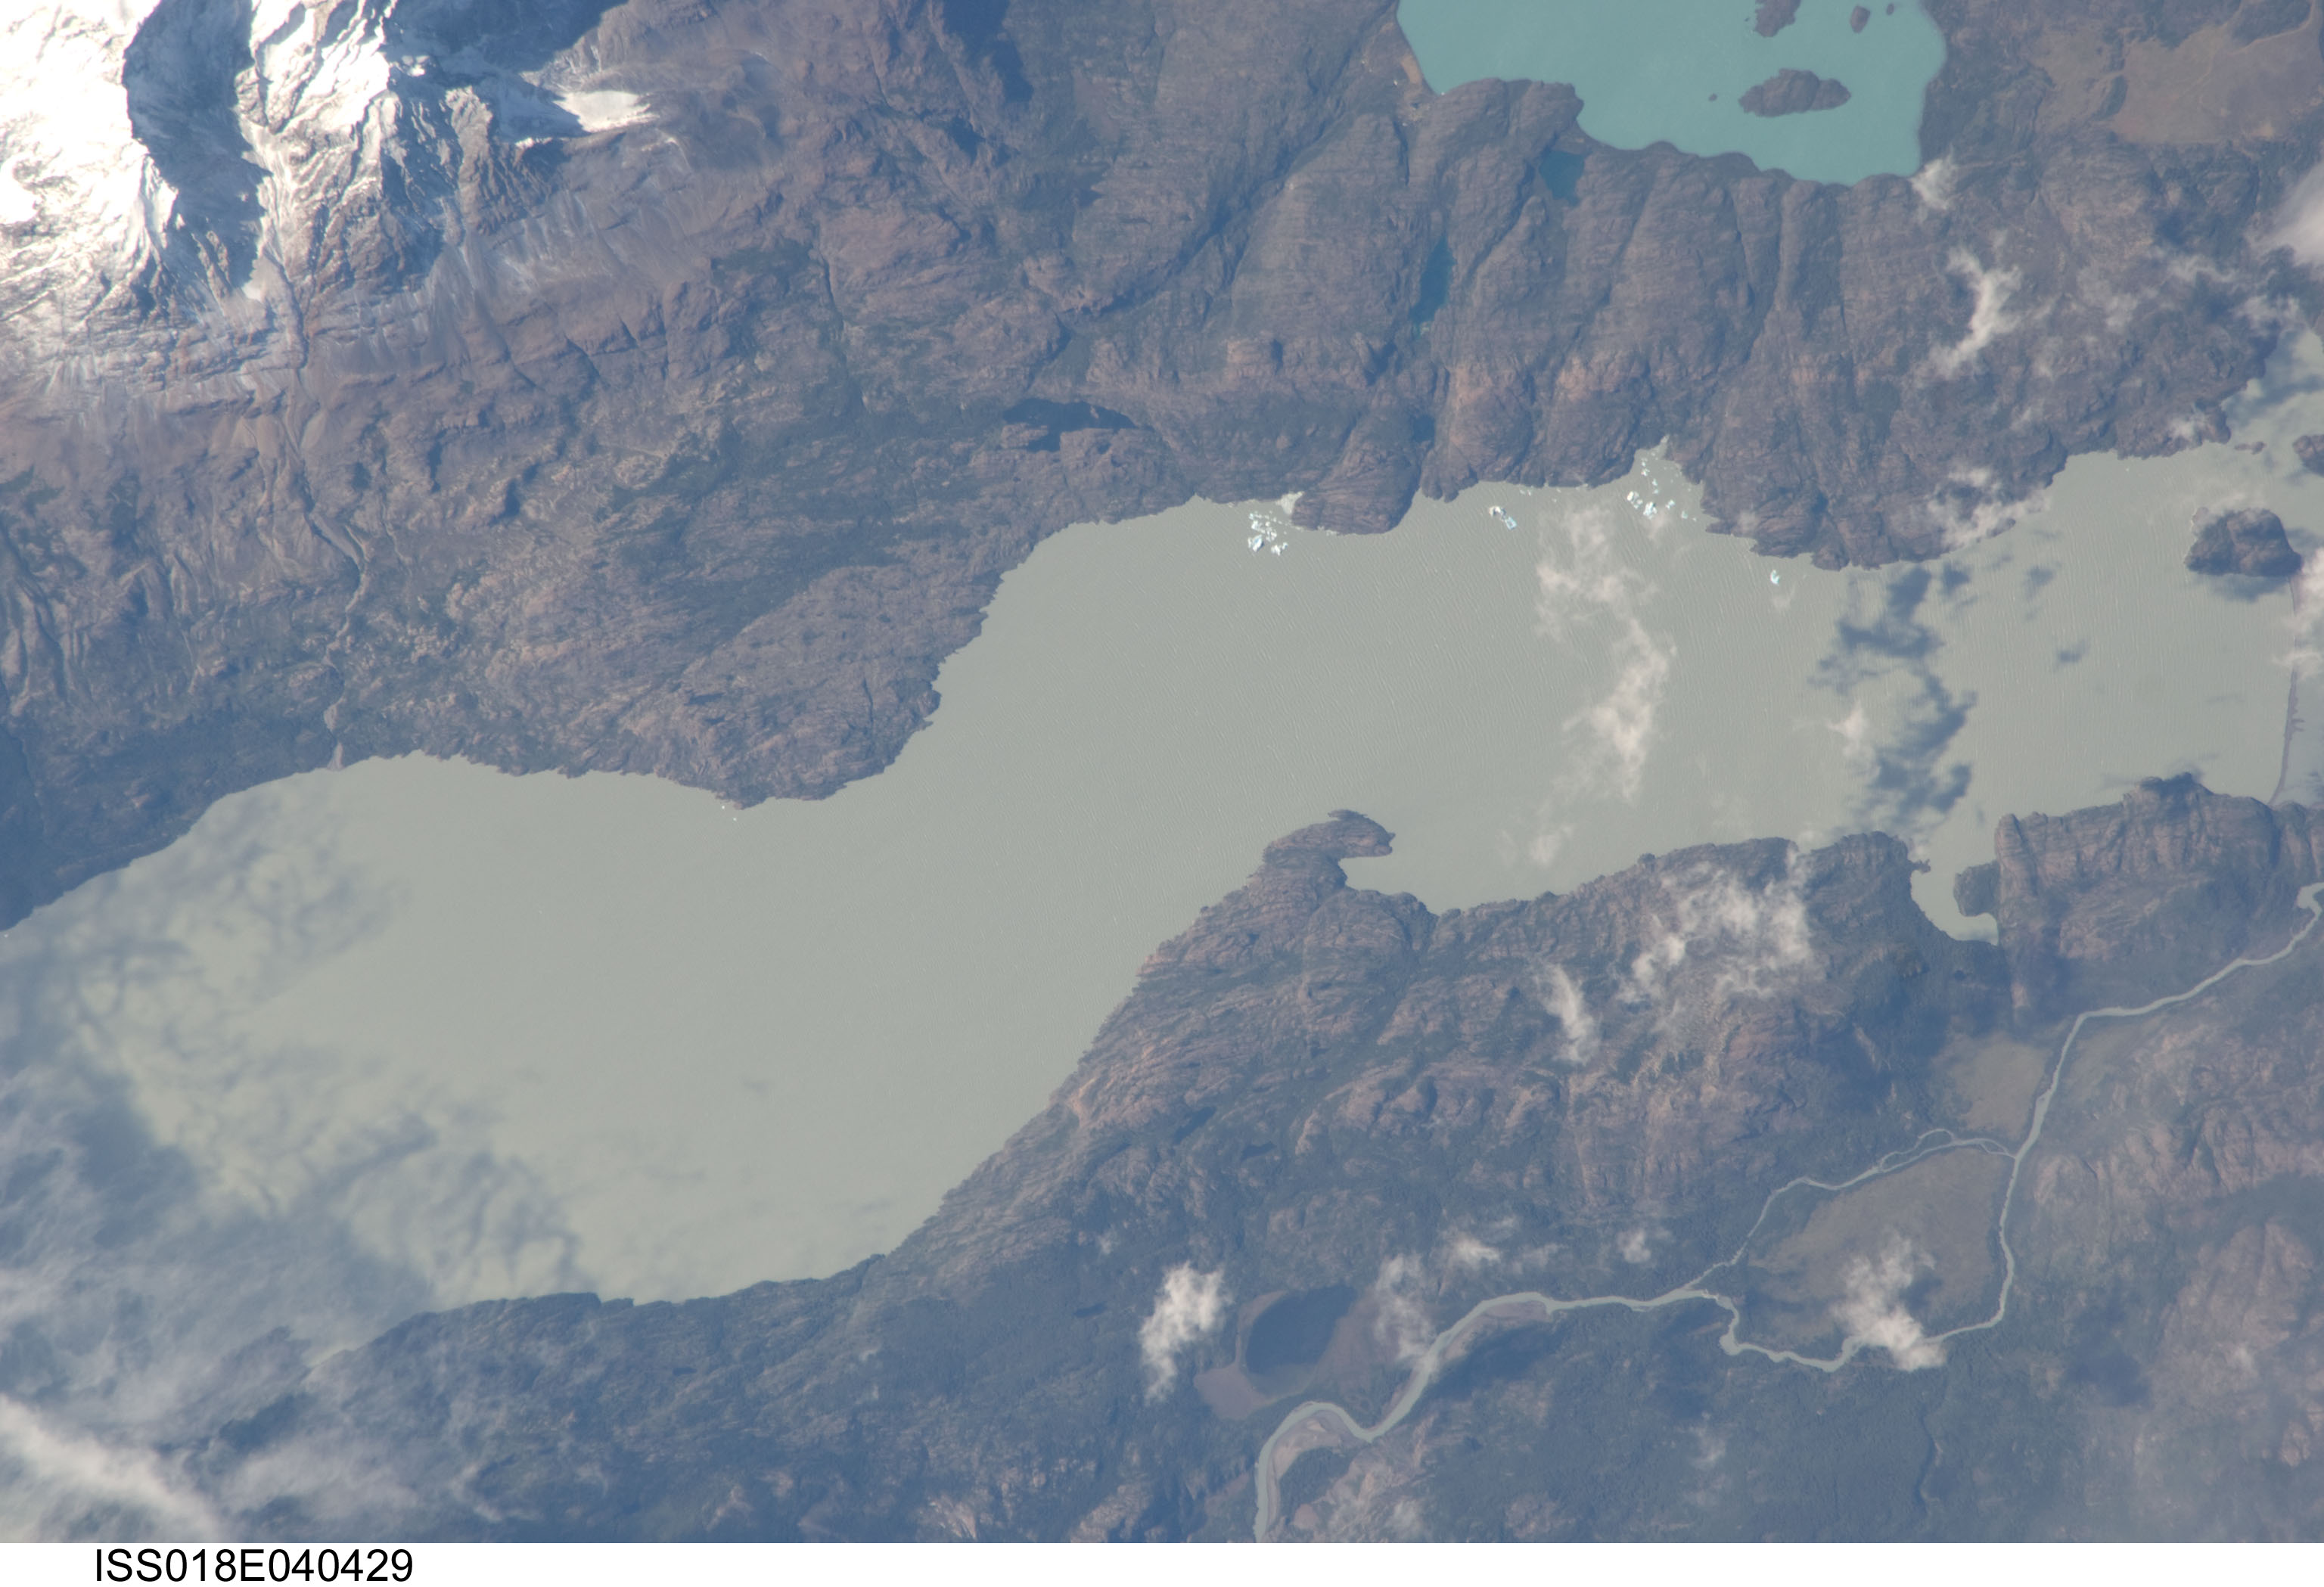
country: CHILE
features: L., ROAD, R. W. OF L. SARMIENTO
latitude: -51.1
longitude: -73.1
